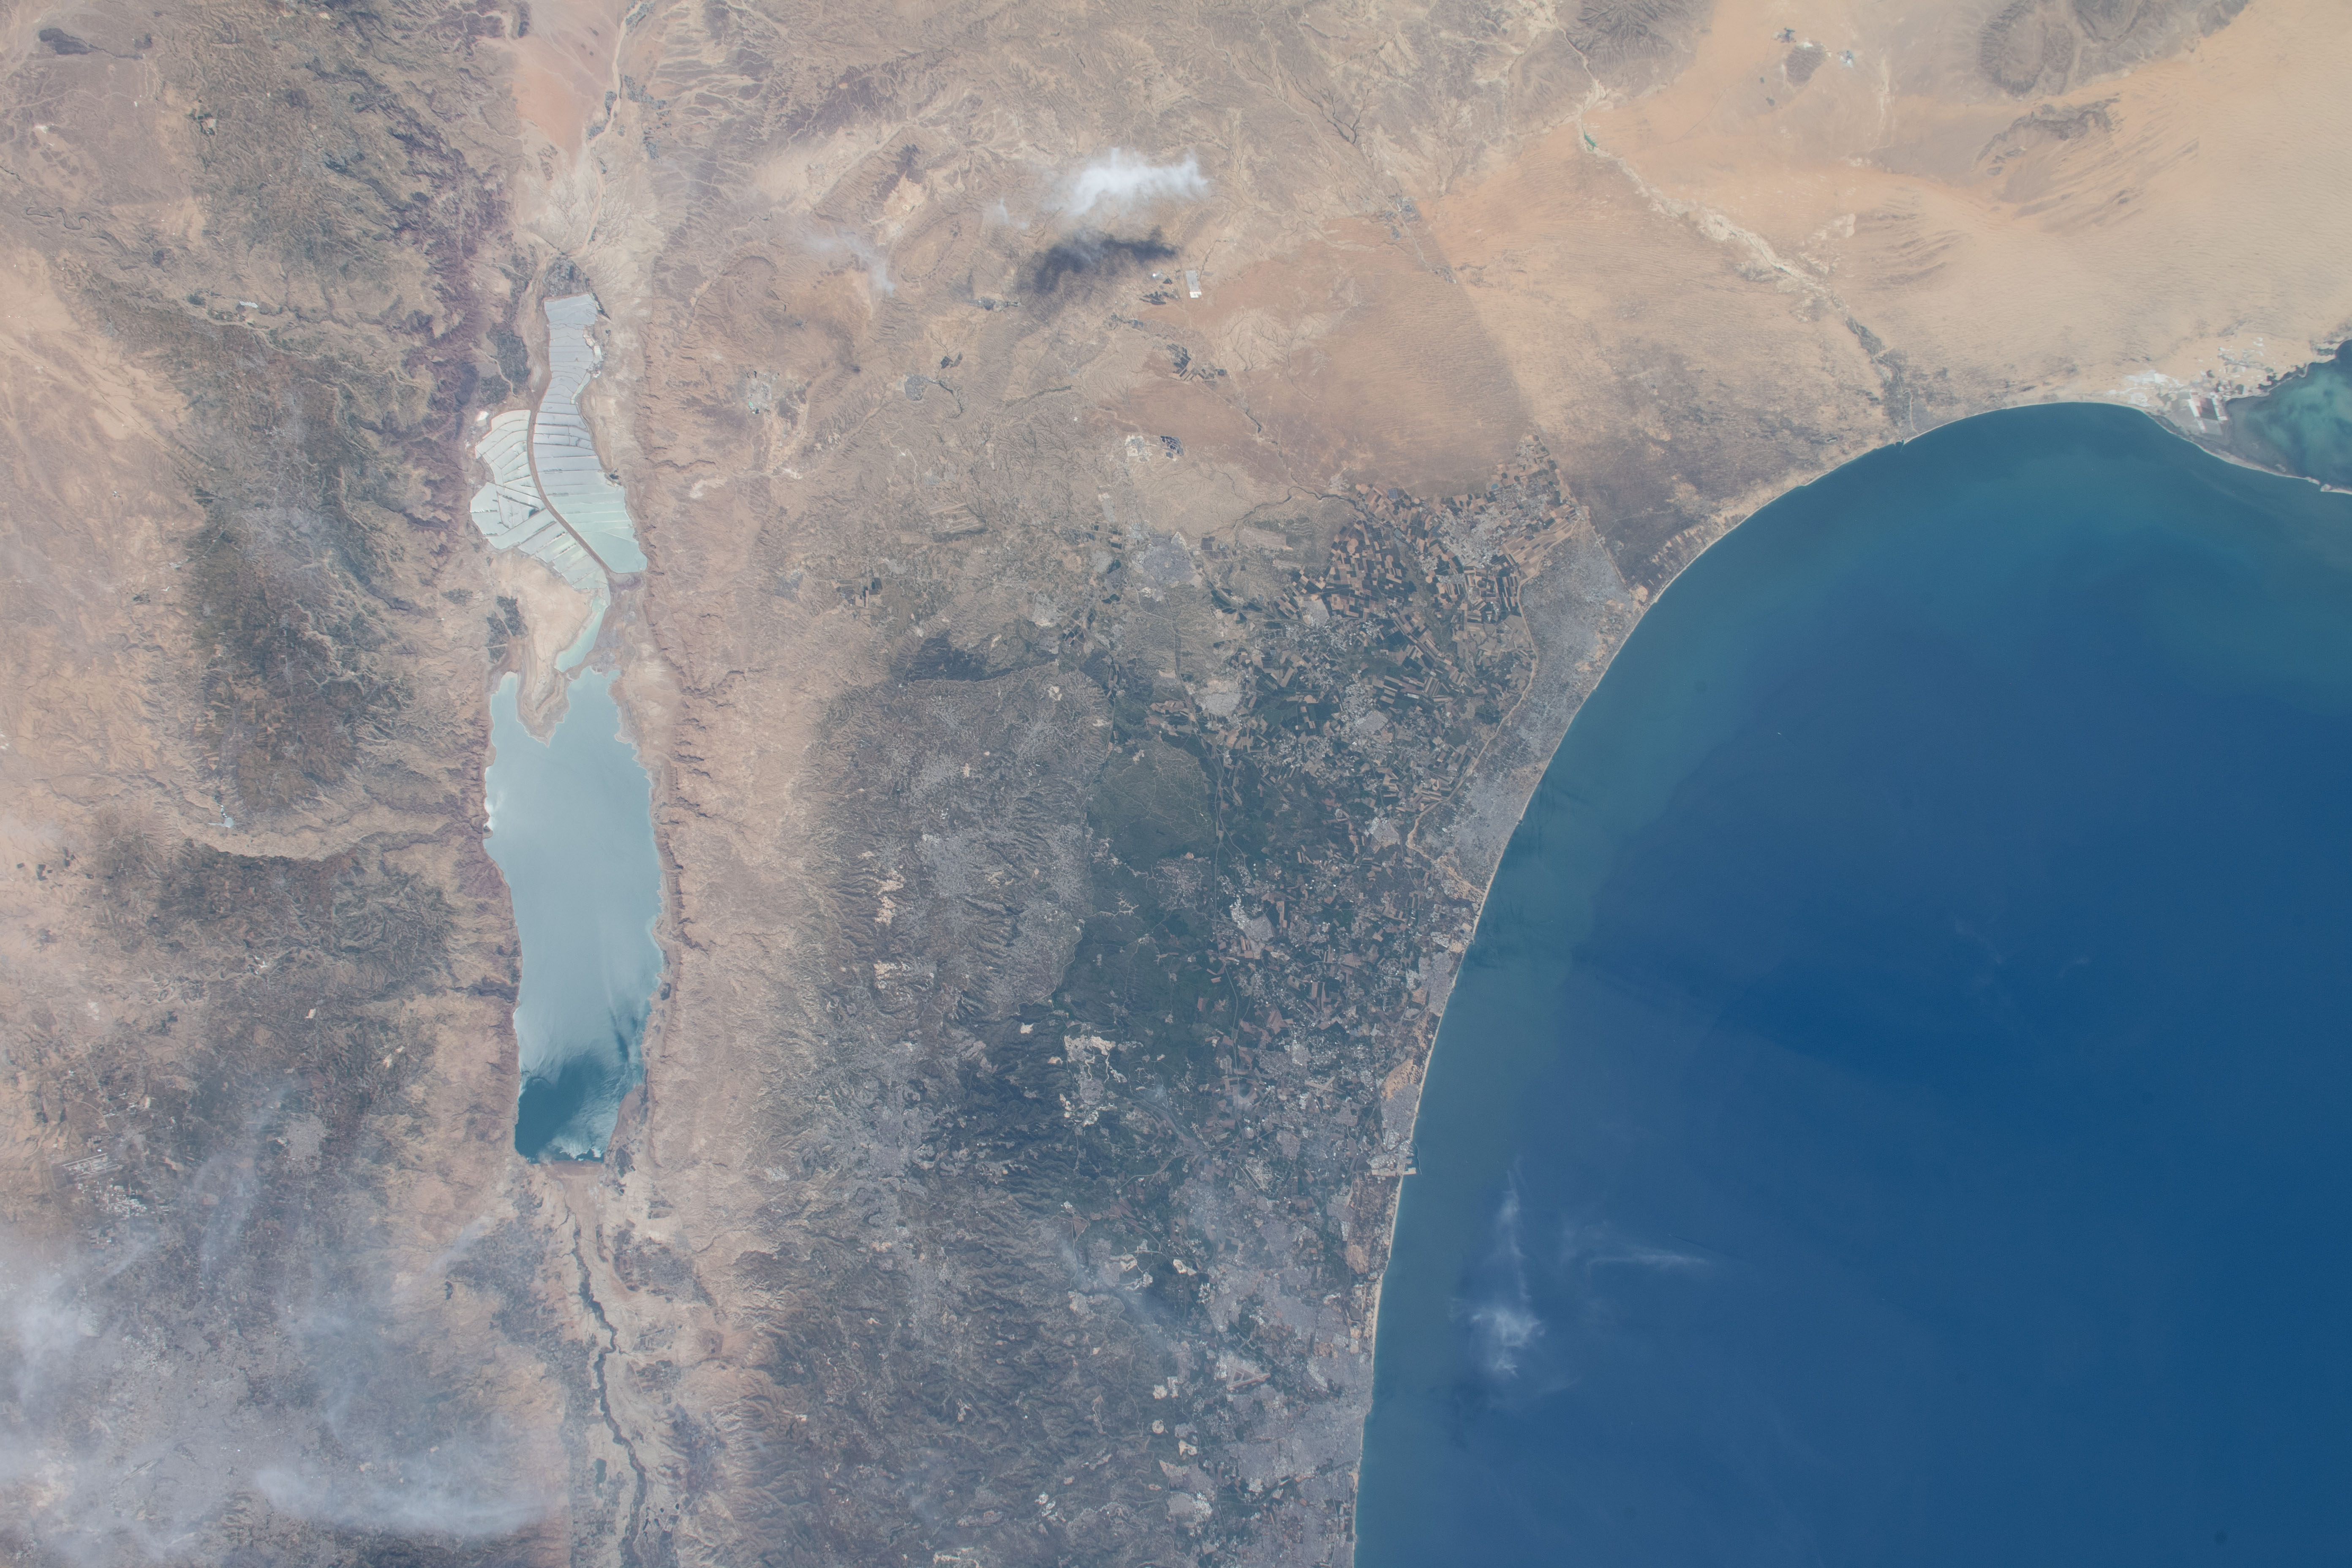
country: ISRAEL
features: JERUSALEM, TEL AVIV, DEAD SEA, ARAD, GAZA, LAKE BARDAWIL, MEDITERRANEAN SEA
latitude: 32.0
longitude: 35.0
